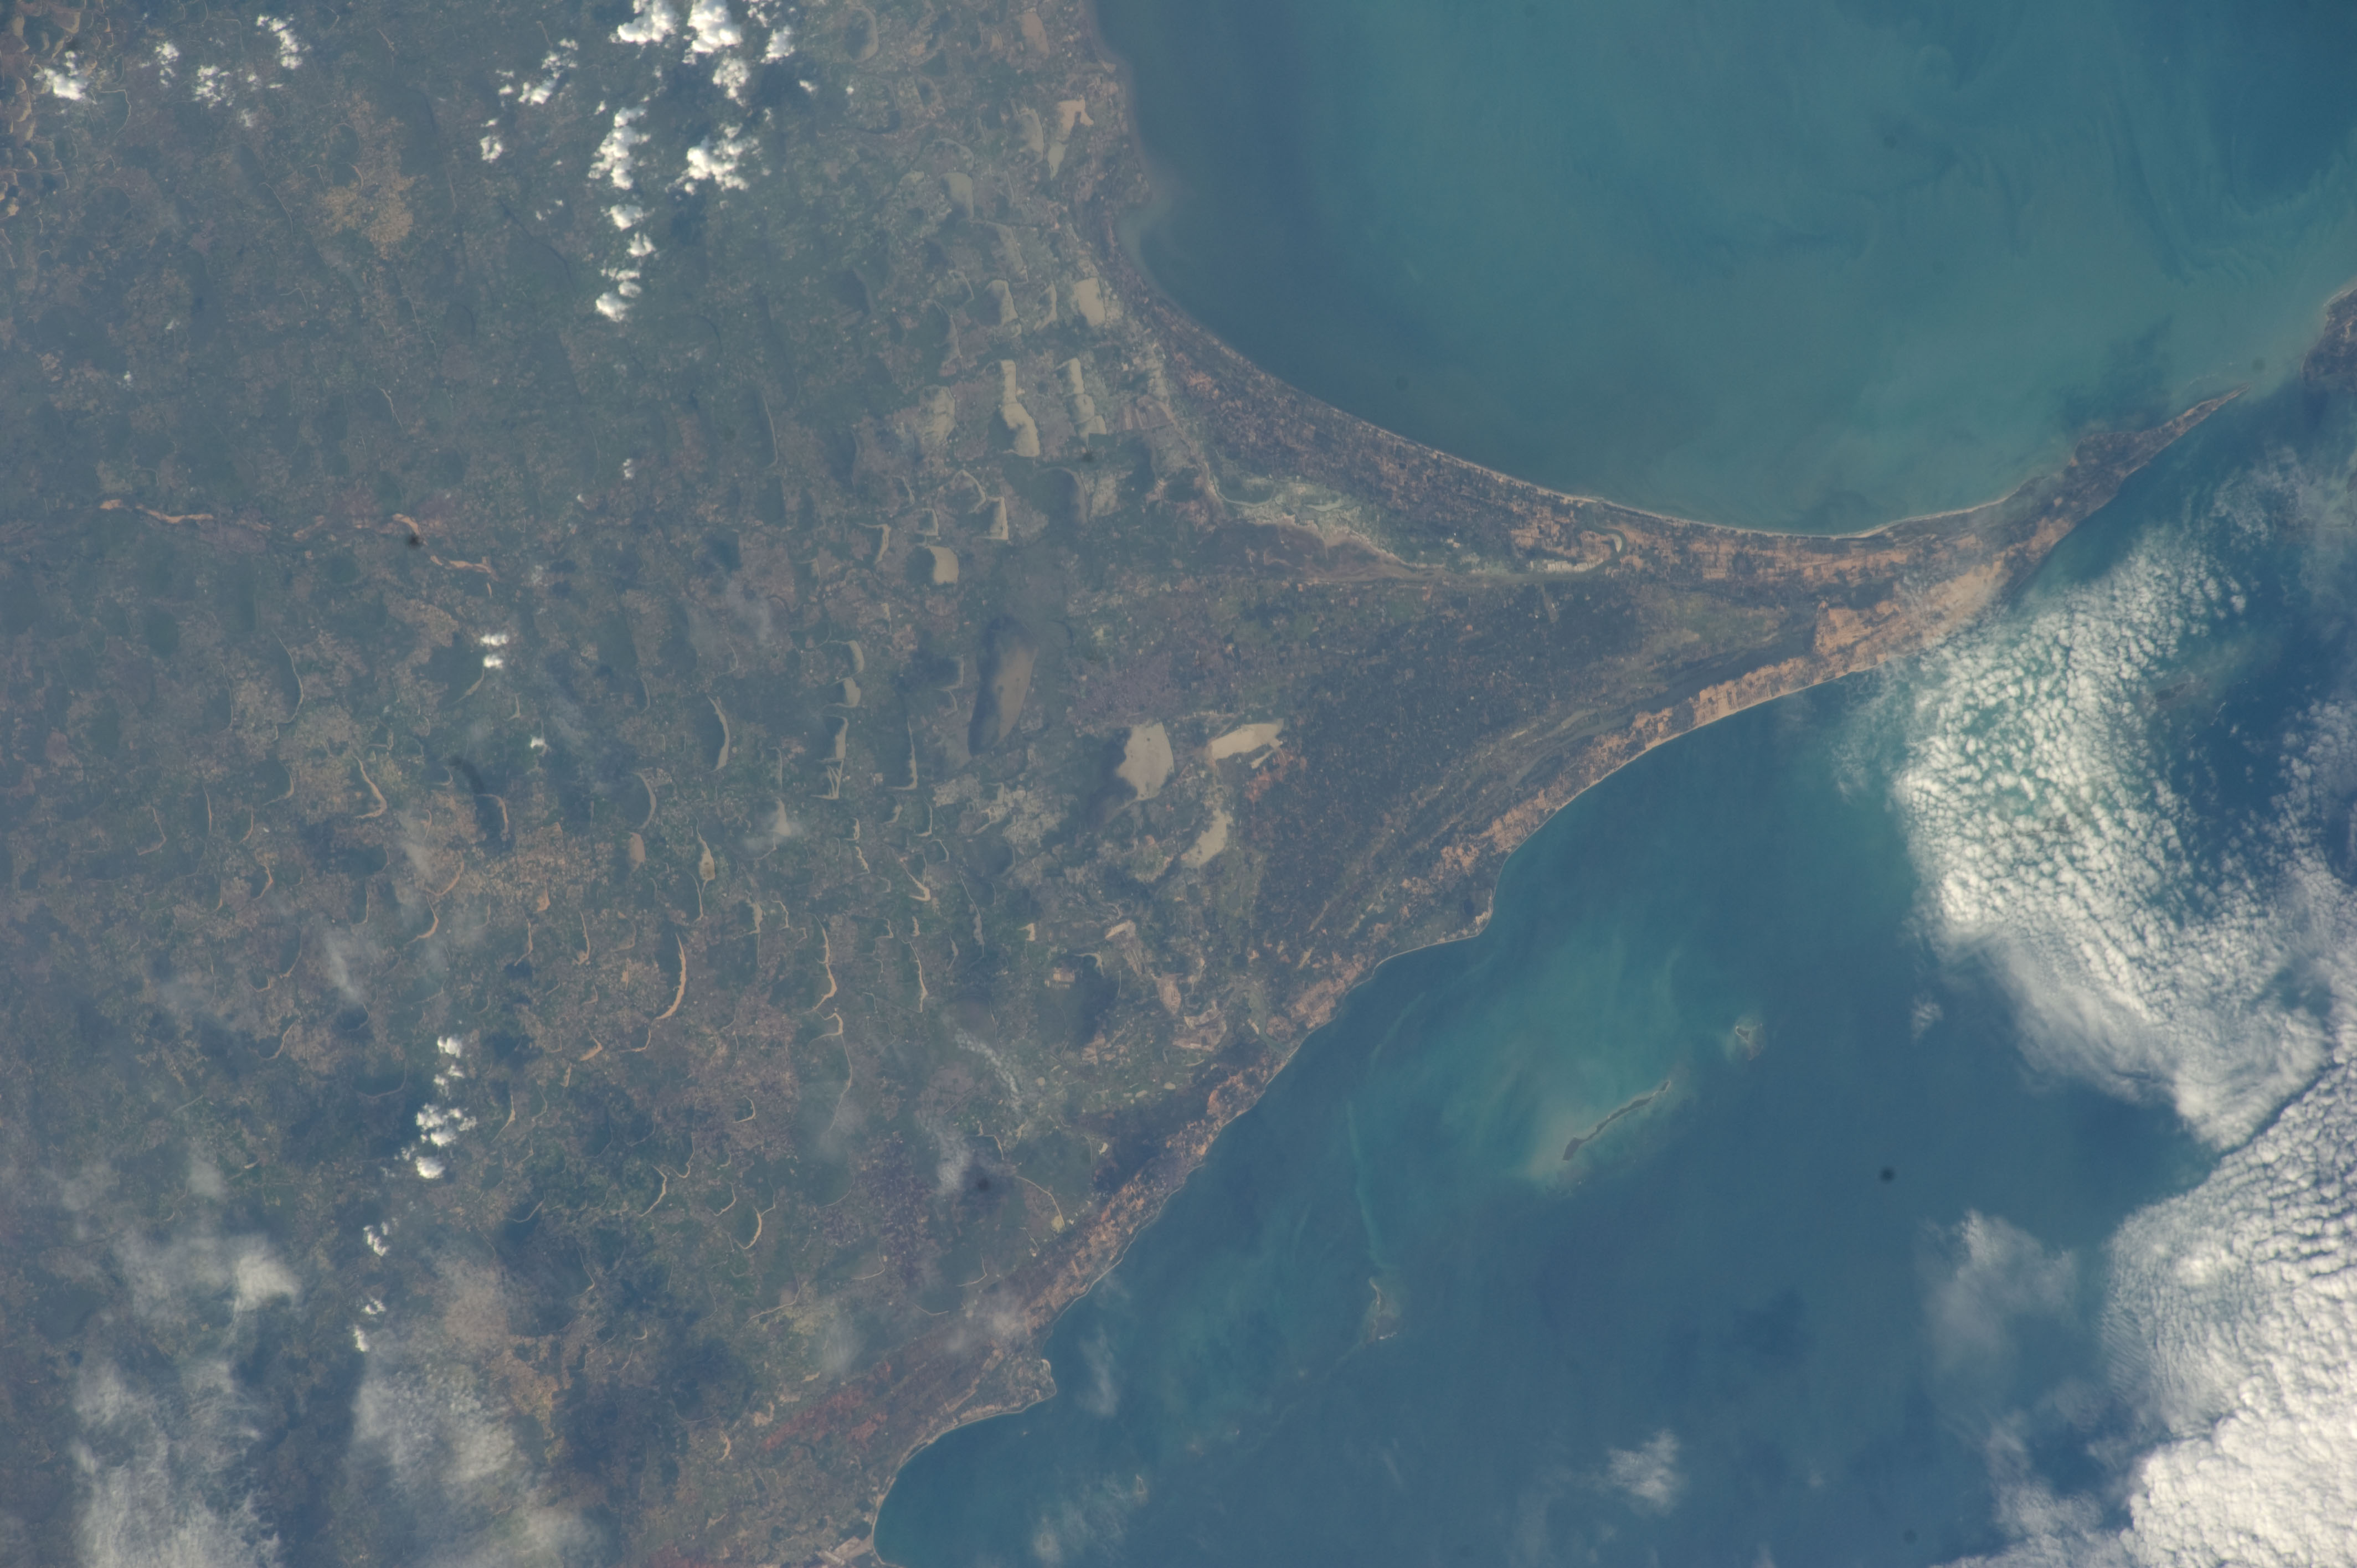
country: INDIA
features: O.
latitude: 9.3
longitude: 78.8
